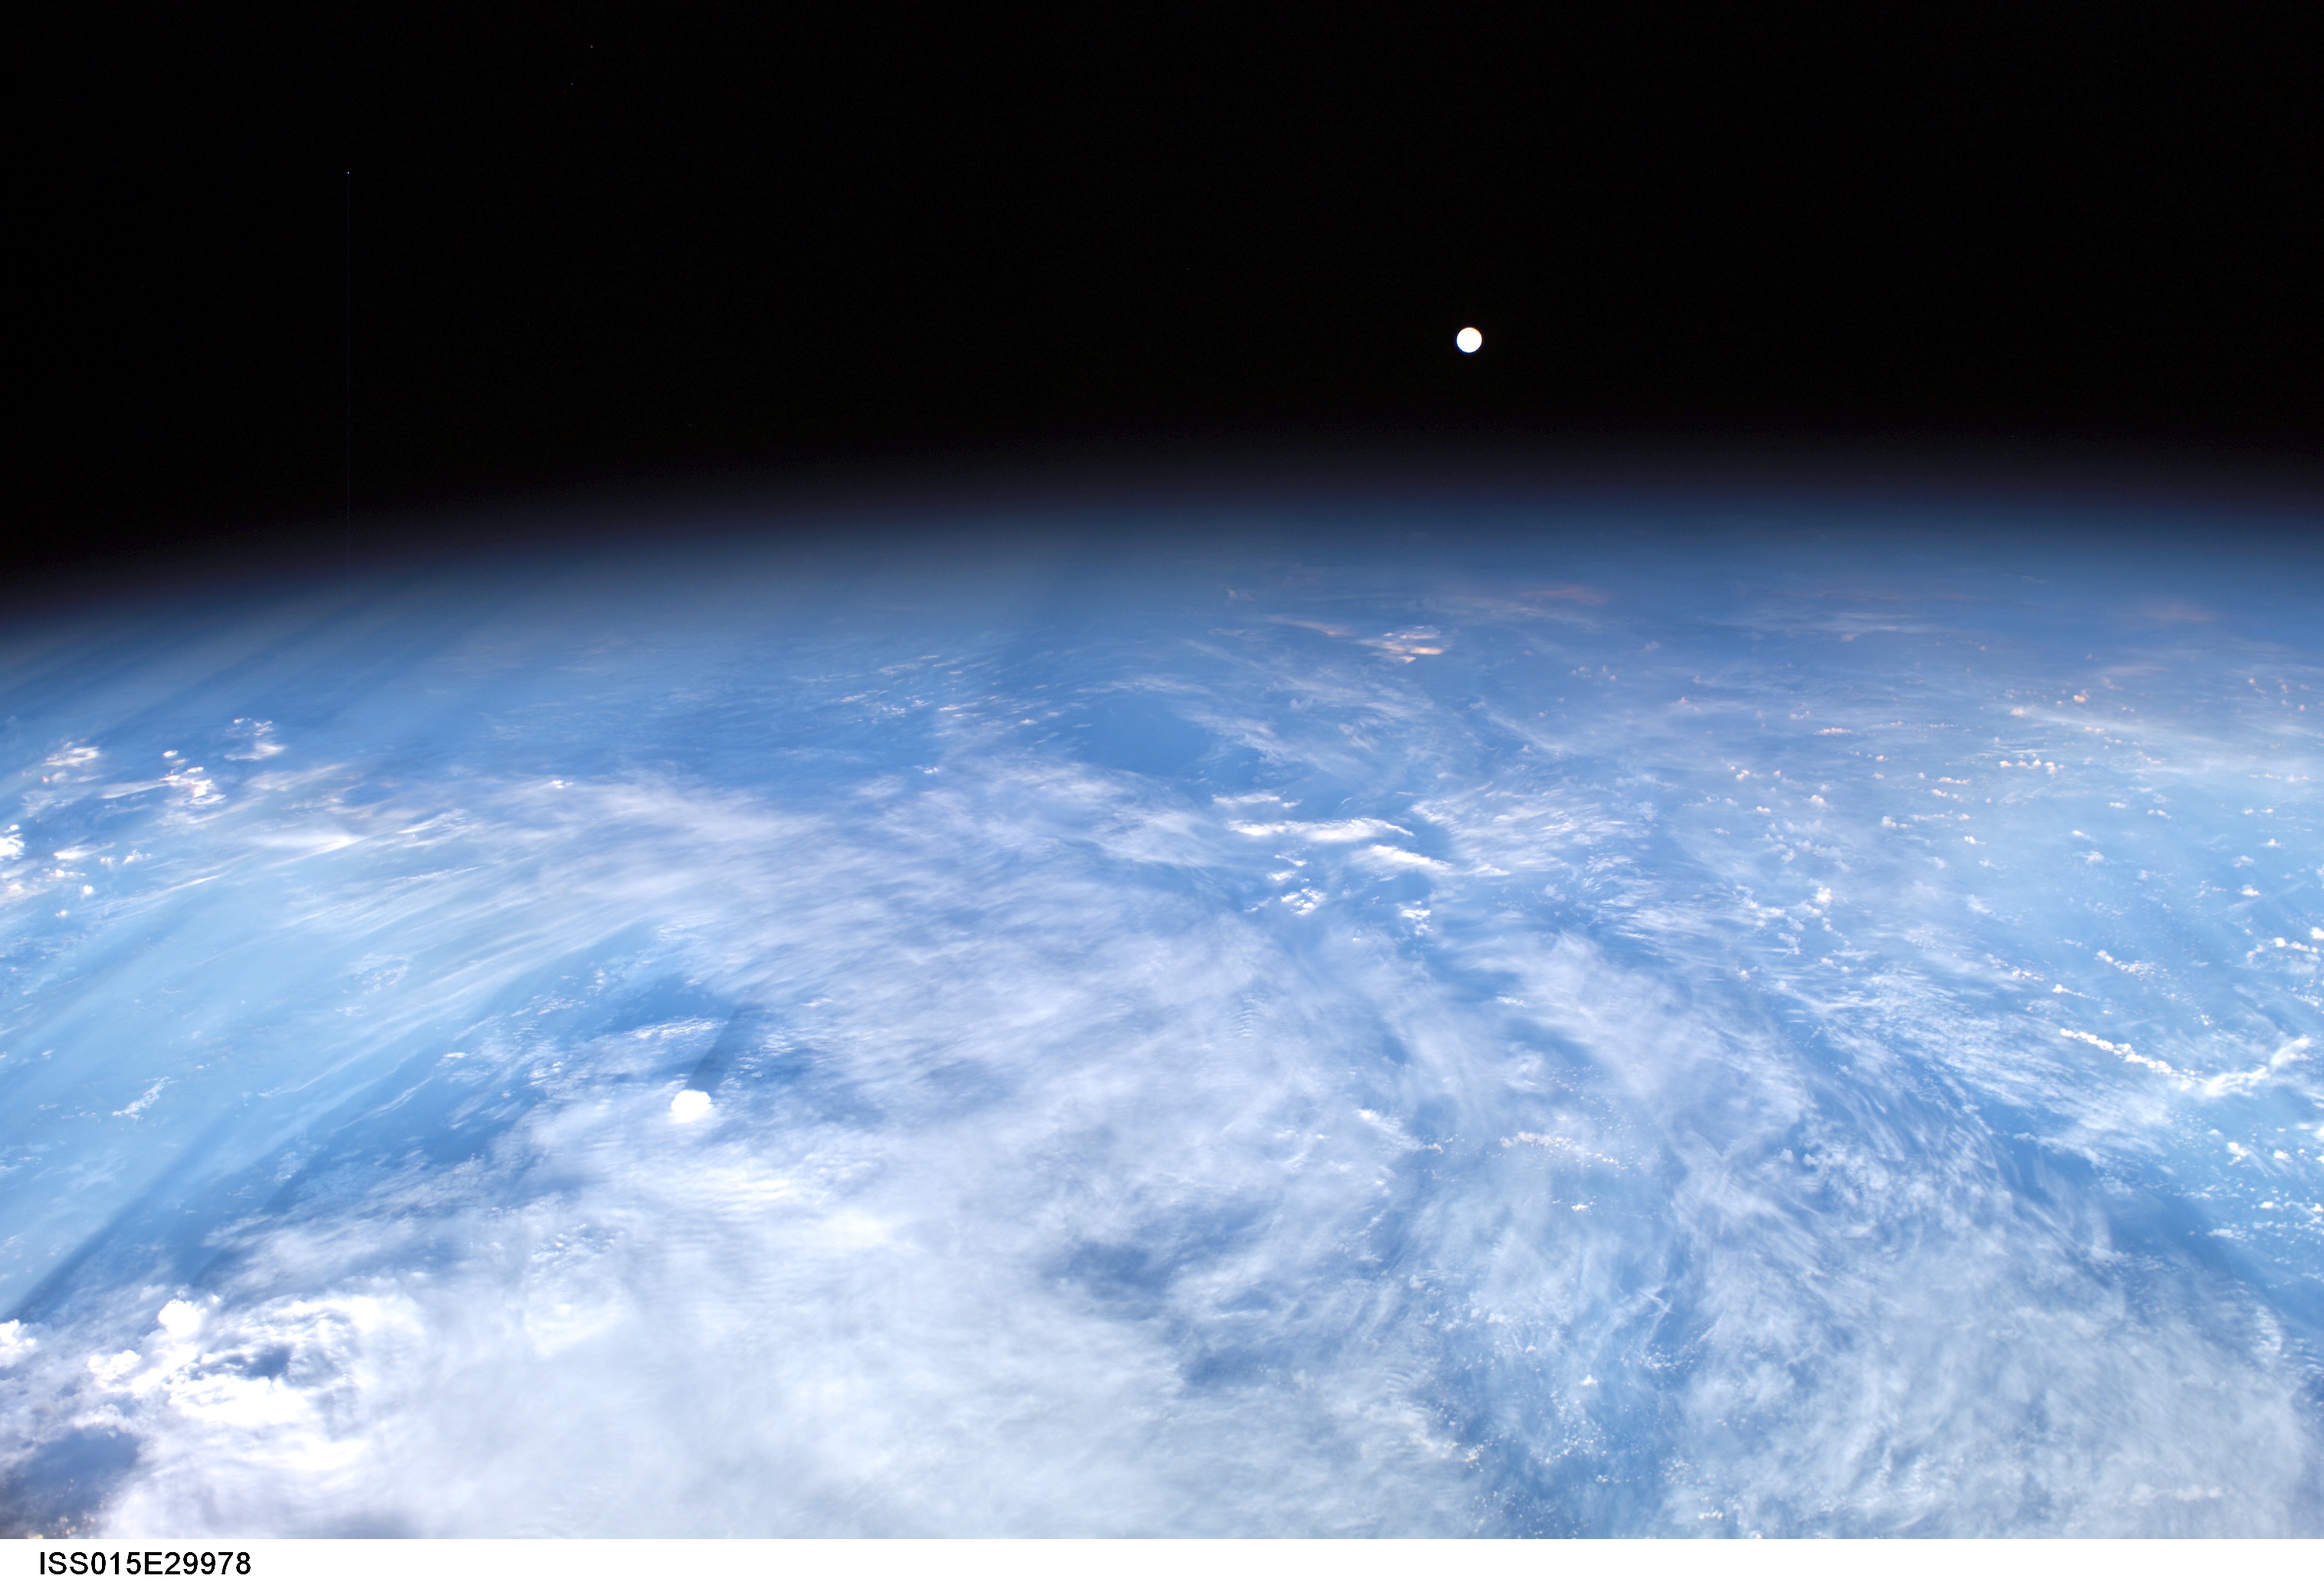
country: ATMOSPHERIC LIMB
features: ATMOSPHERIC LIMB, MOON SETTING
